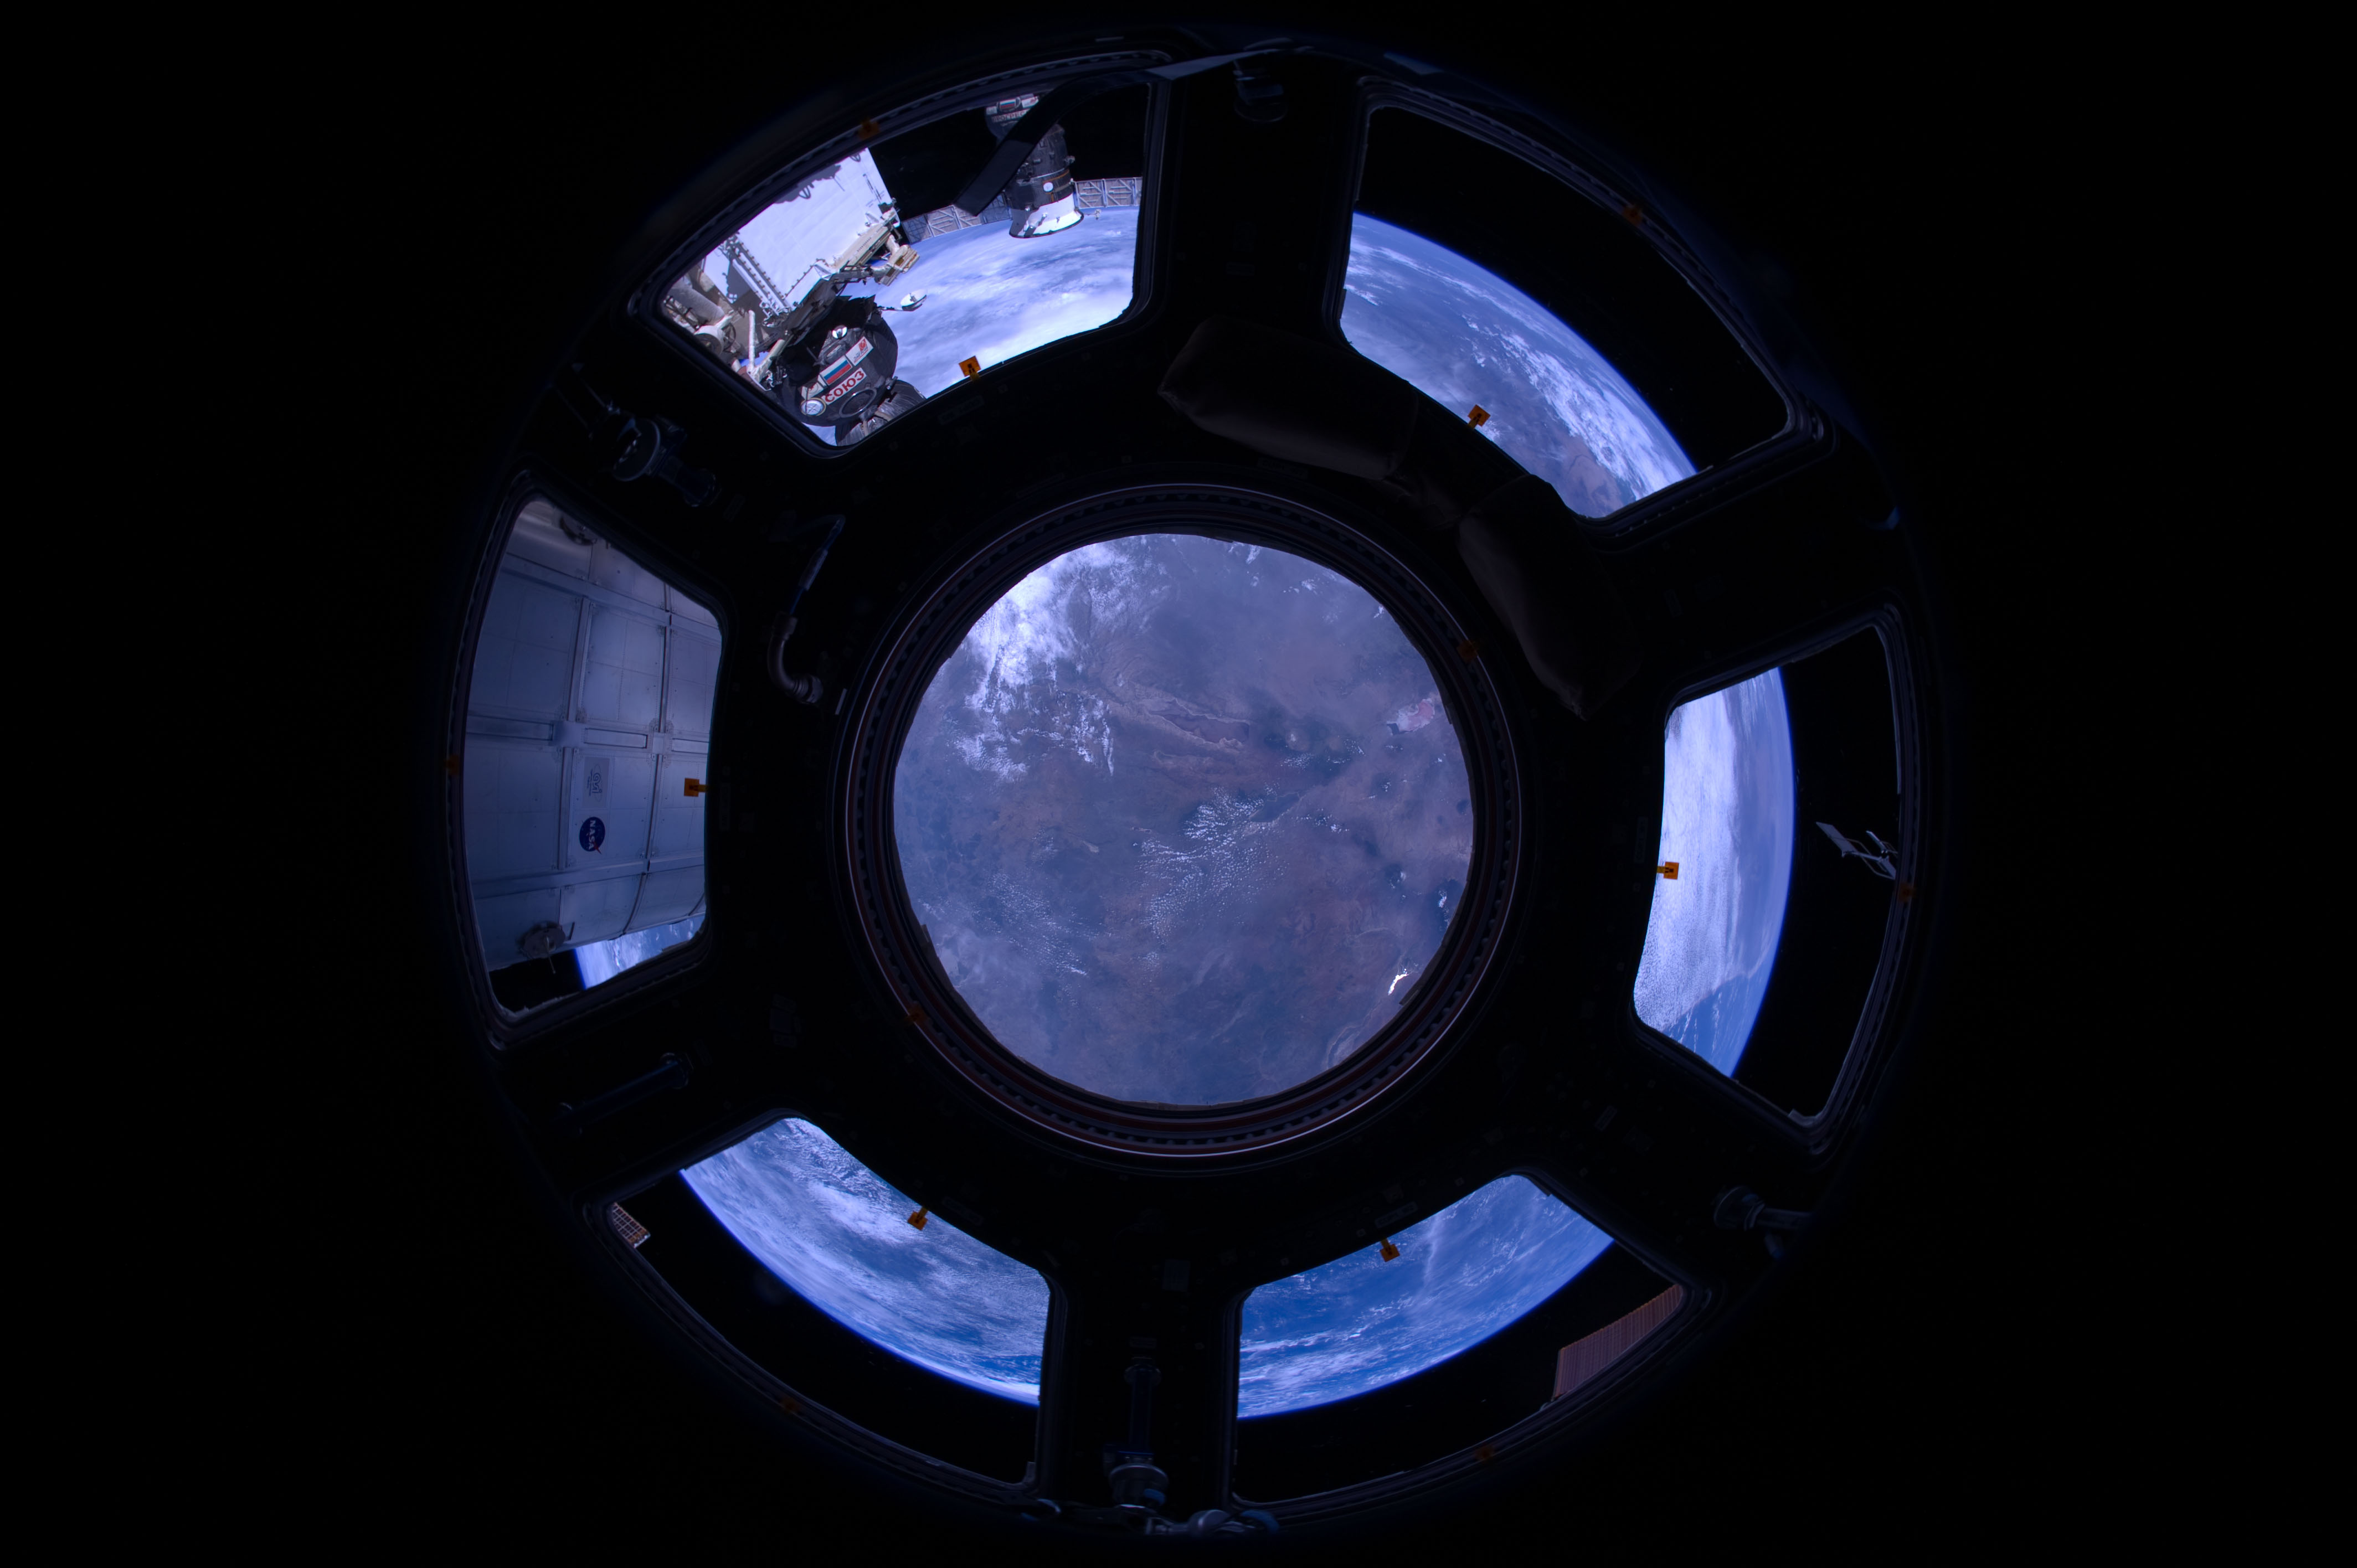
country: TANZANIA
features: L. EYASI, L. NATRON, NGORONGORO CRATER
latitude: -4.5
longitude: 36.0
